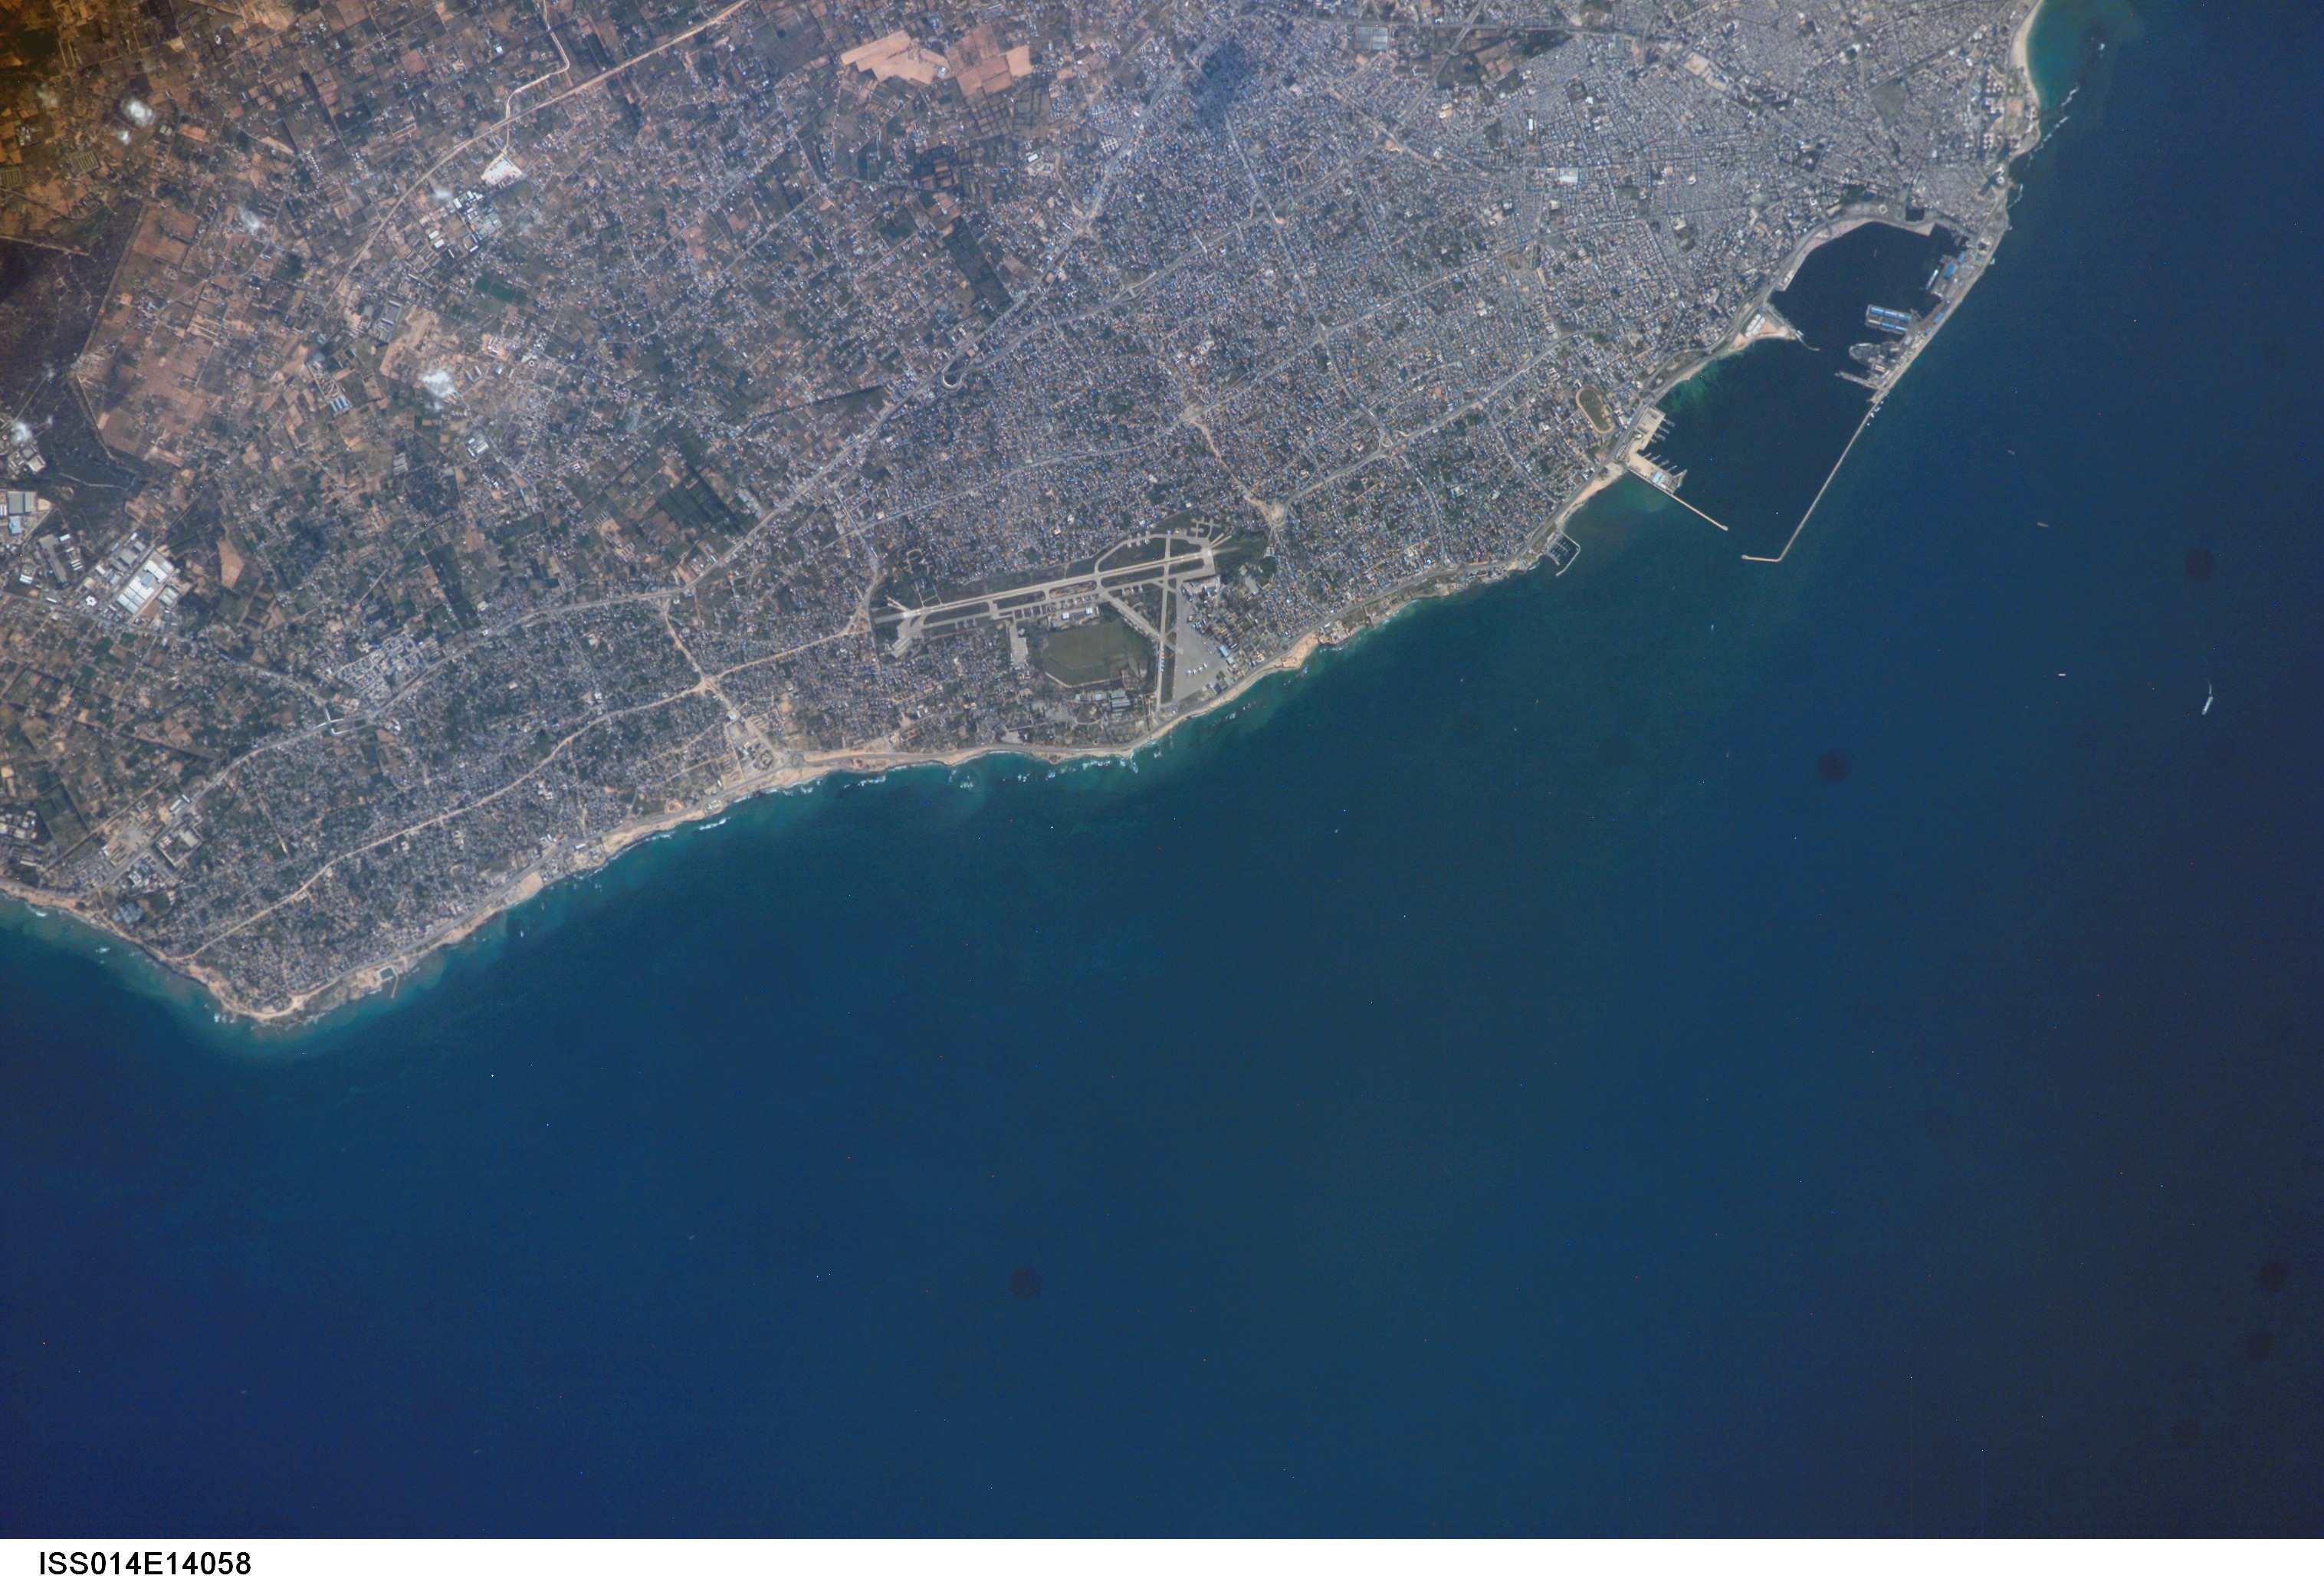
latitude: 33.0
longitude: 13.5
